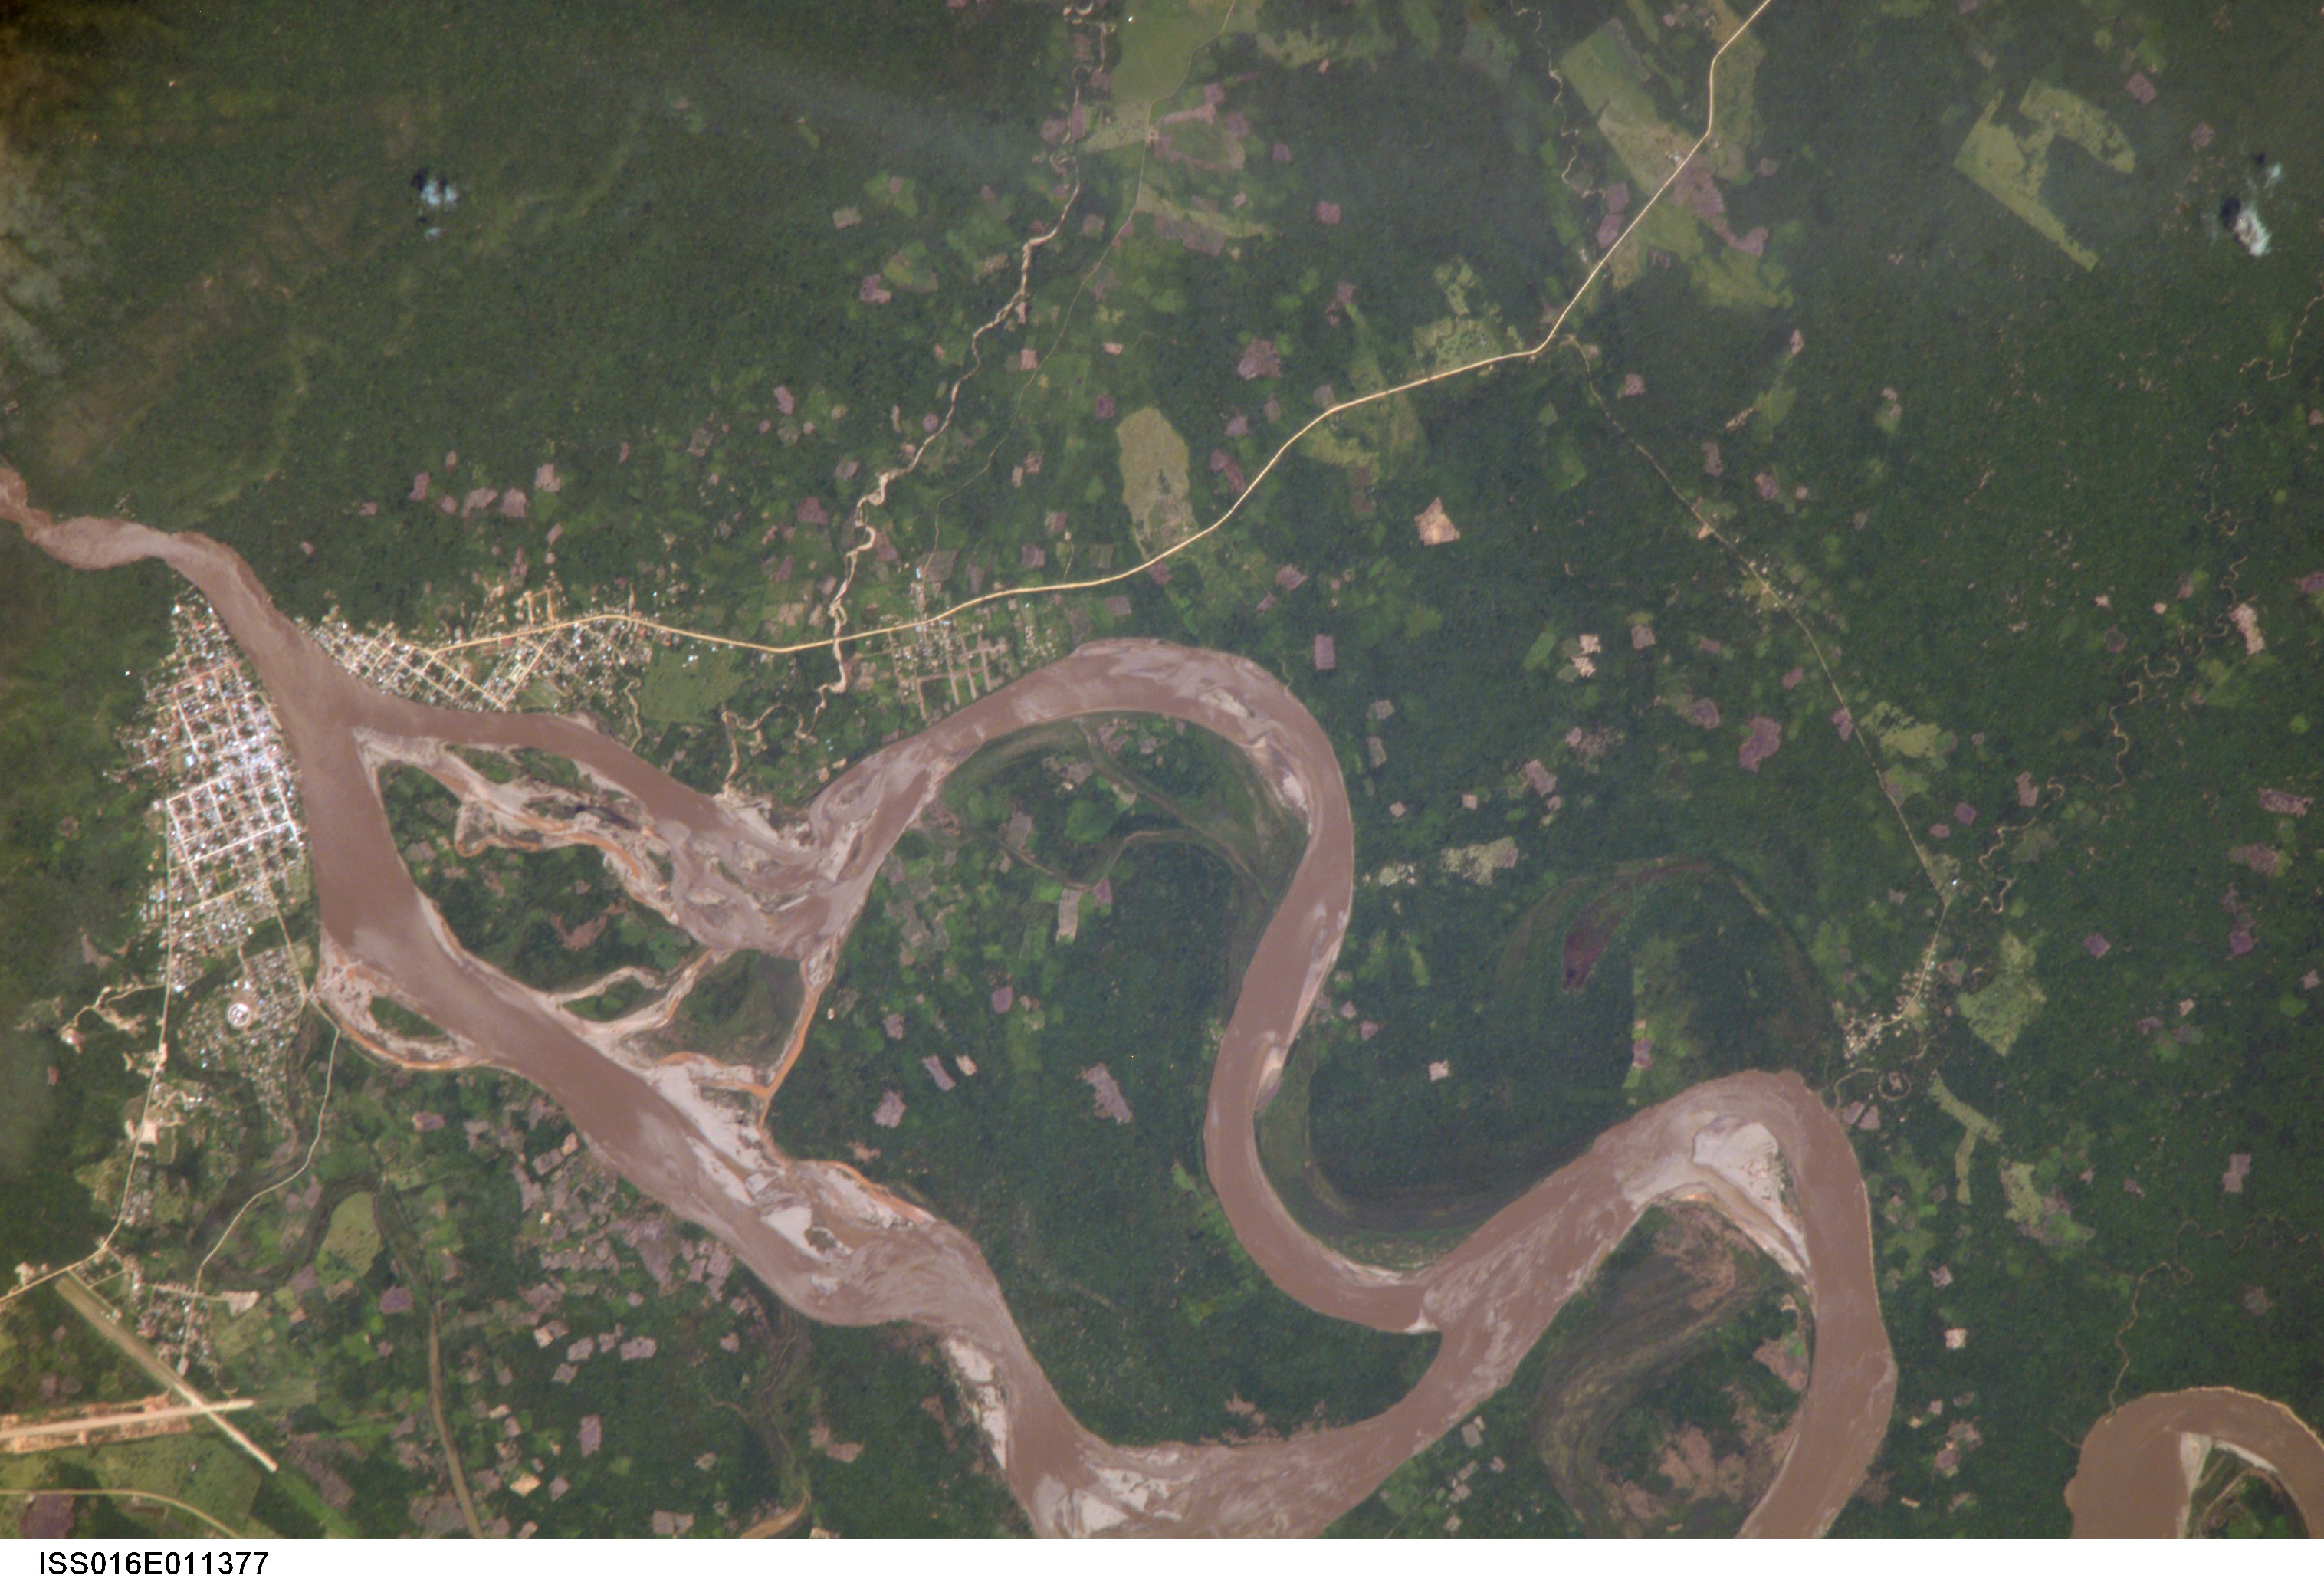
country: BOLIVIA
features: RURRENABAQUE, BENI R., AIRFIELD
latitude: -14.4
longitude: -67.6
